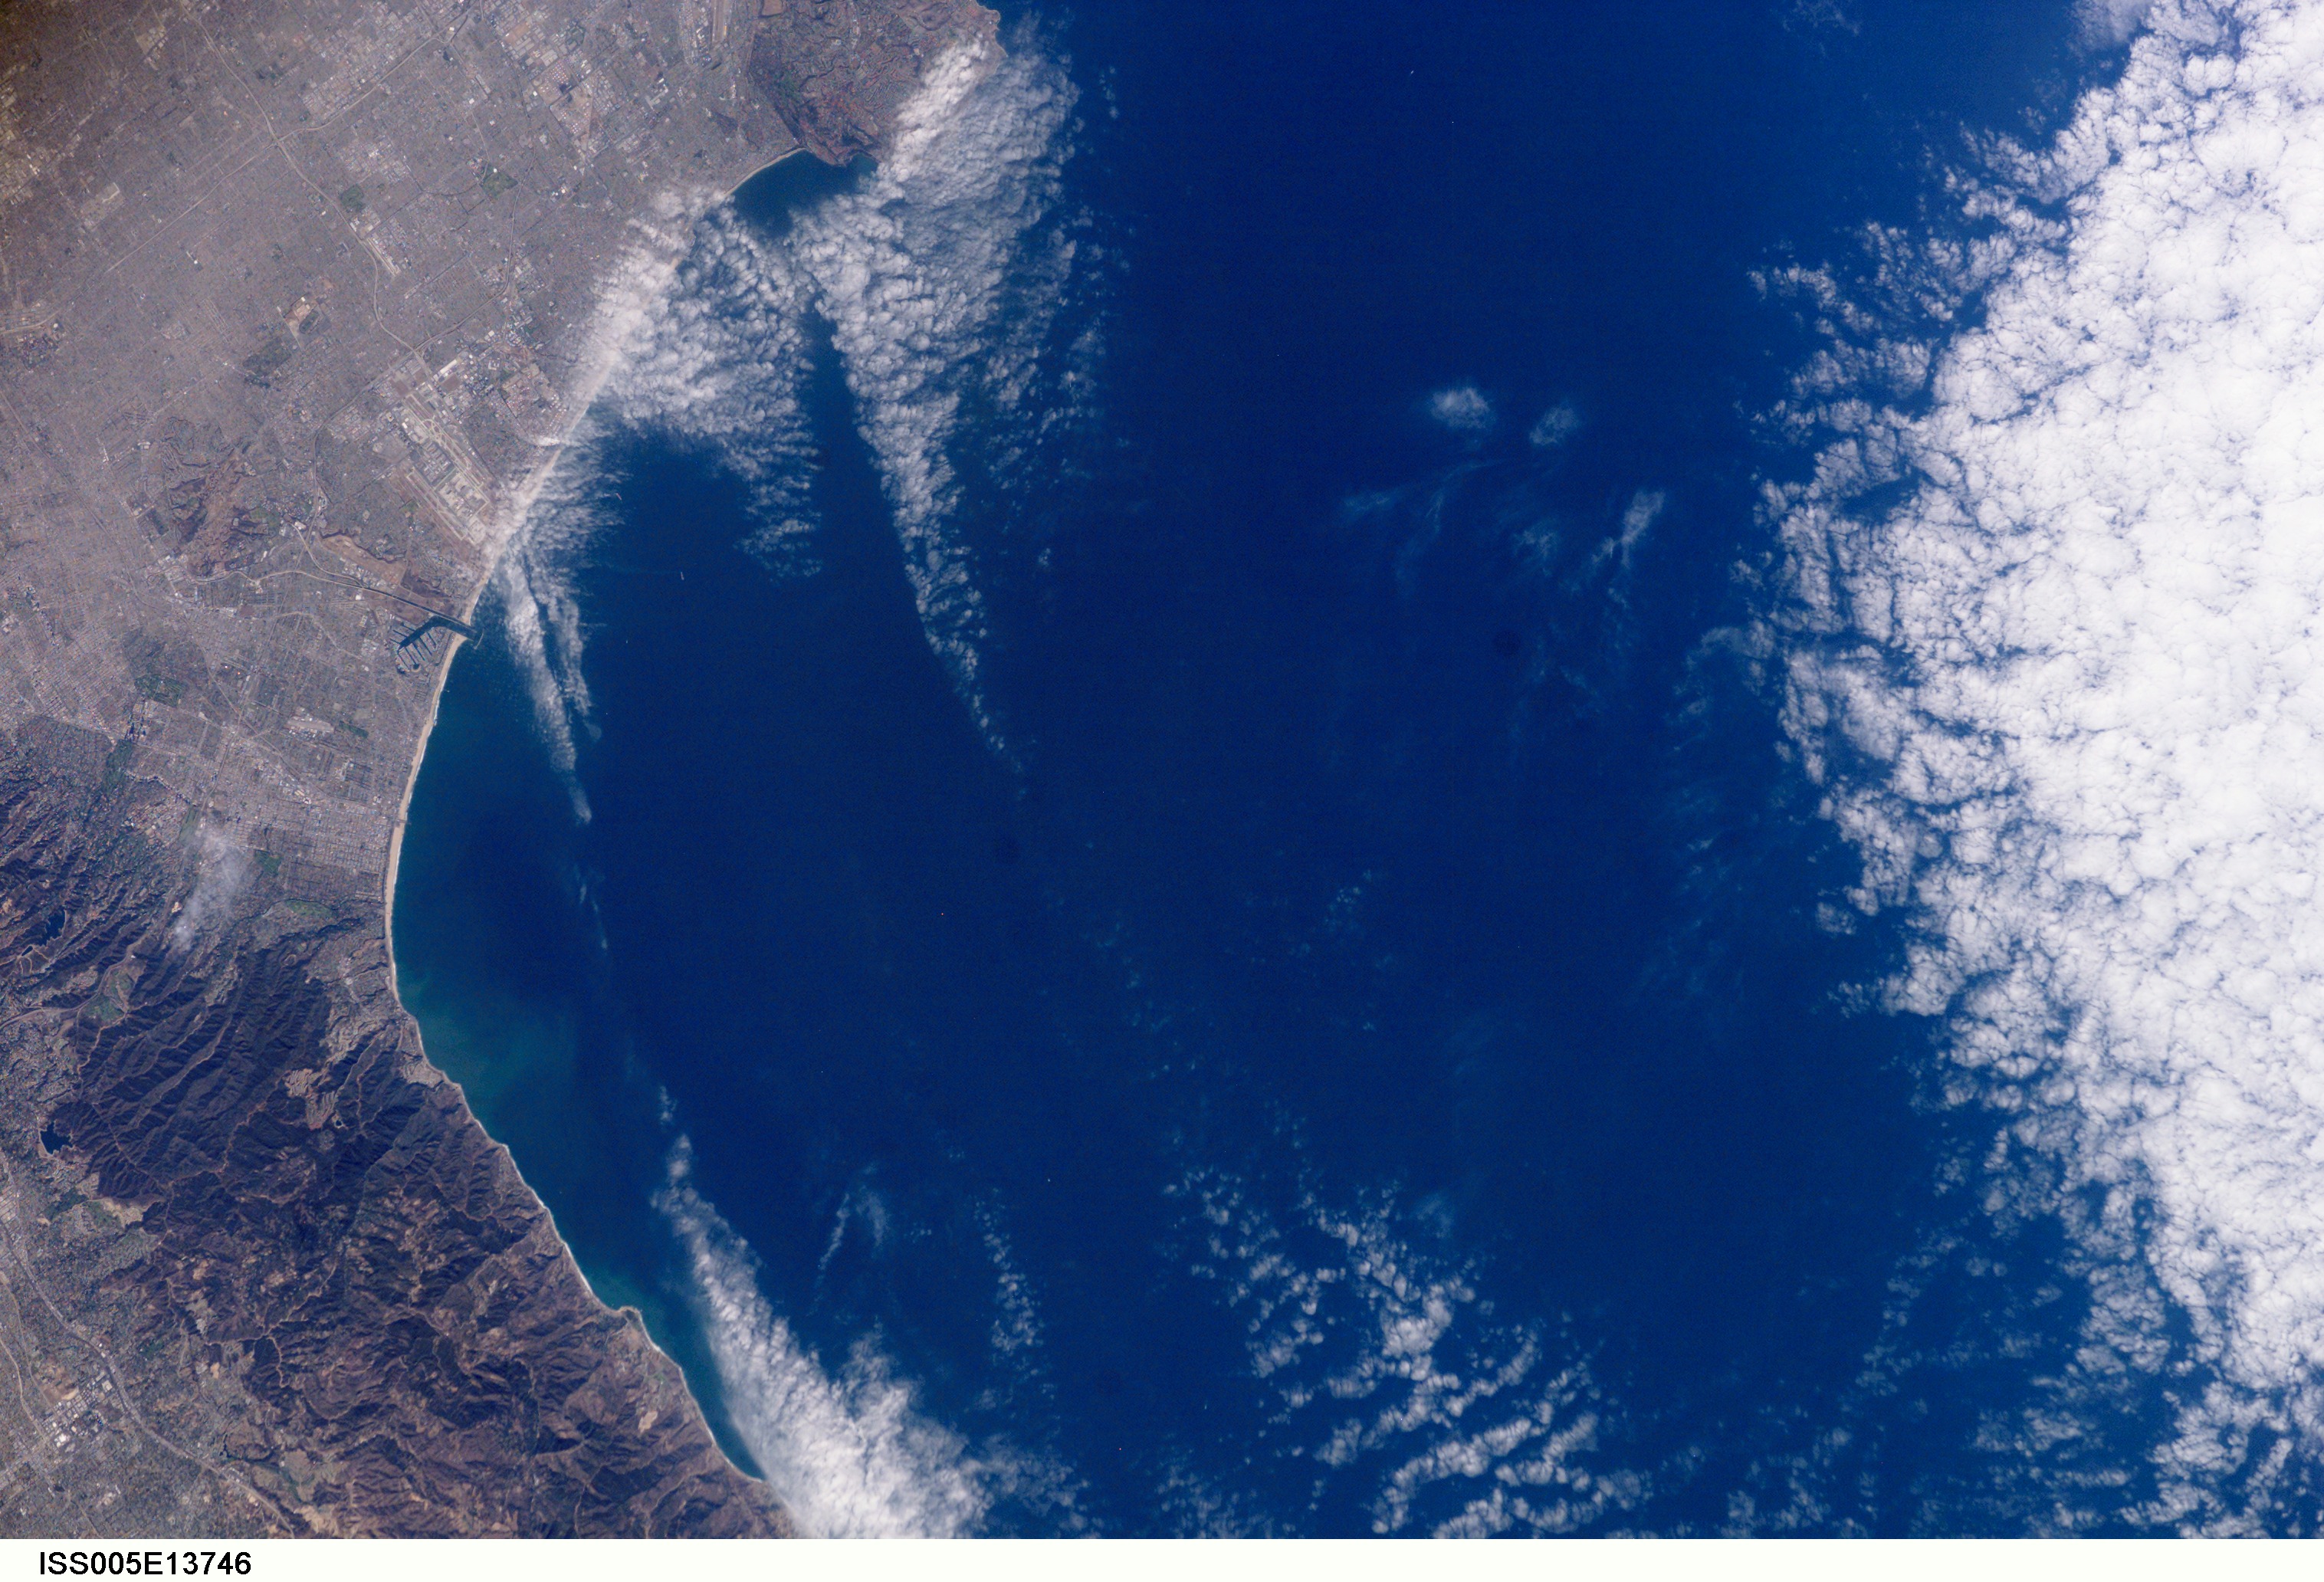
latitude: 33.8
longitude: -118.7
